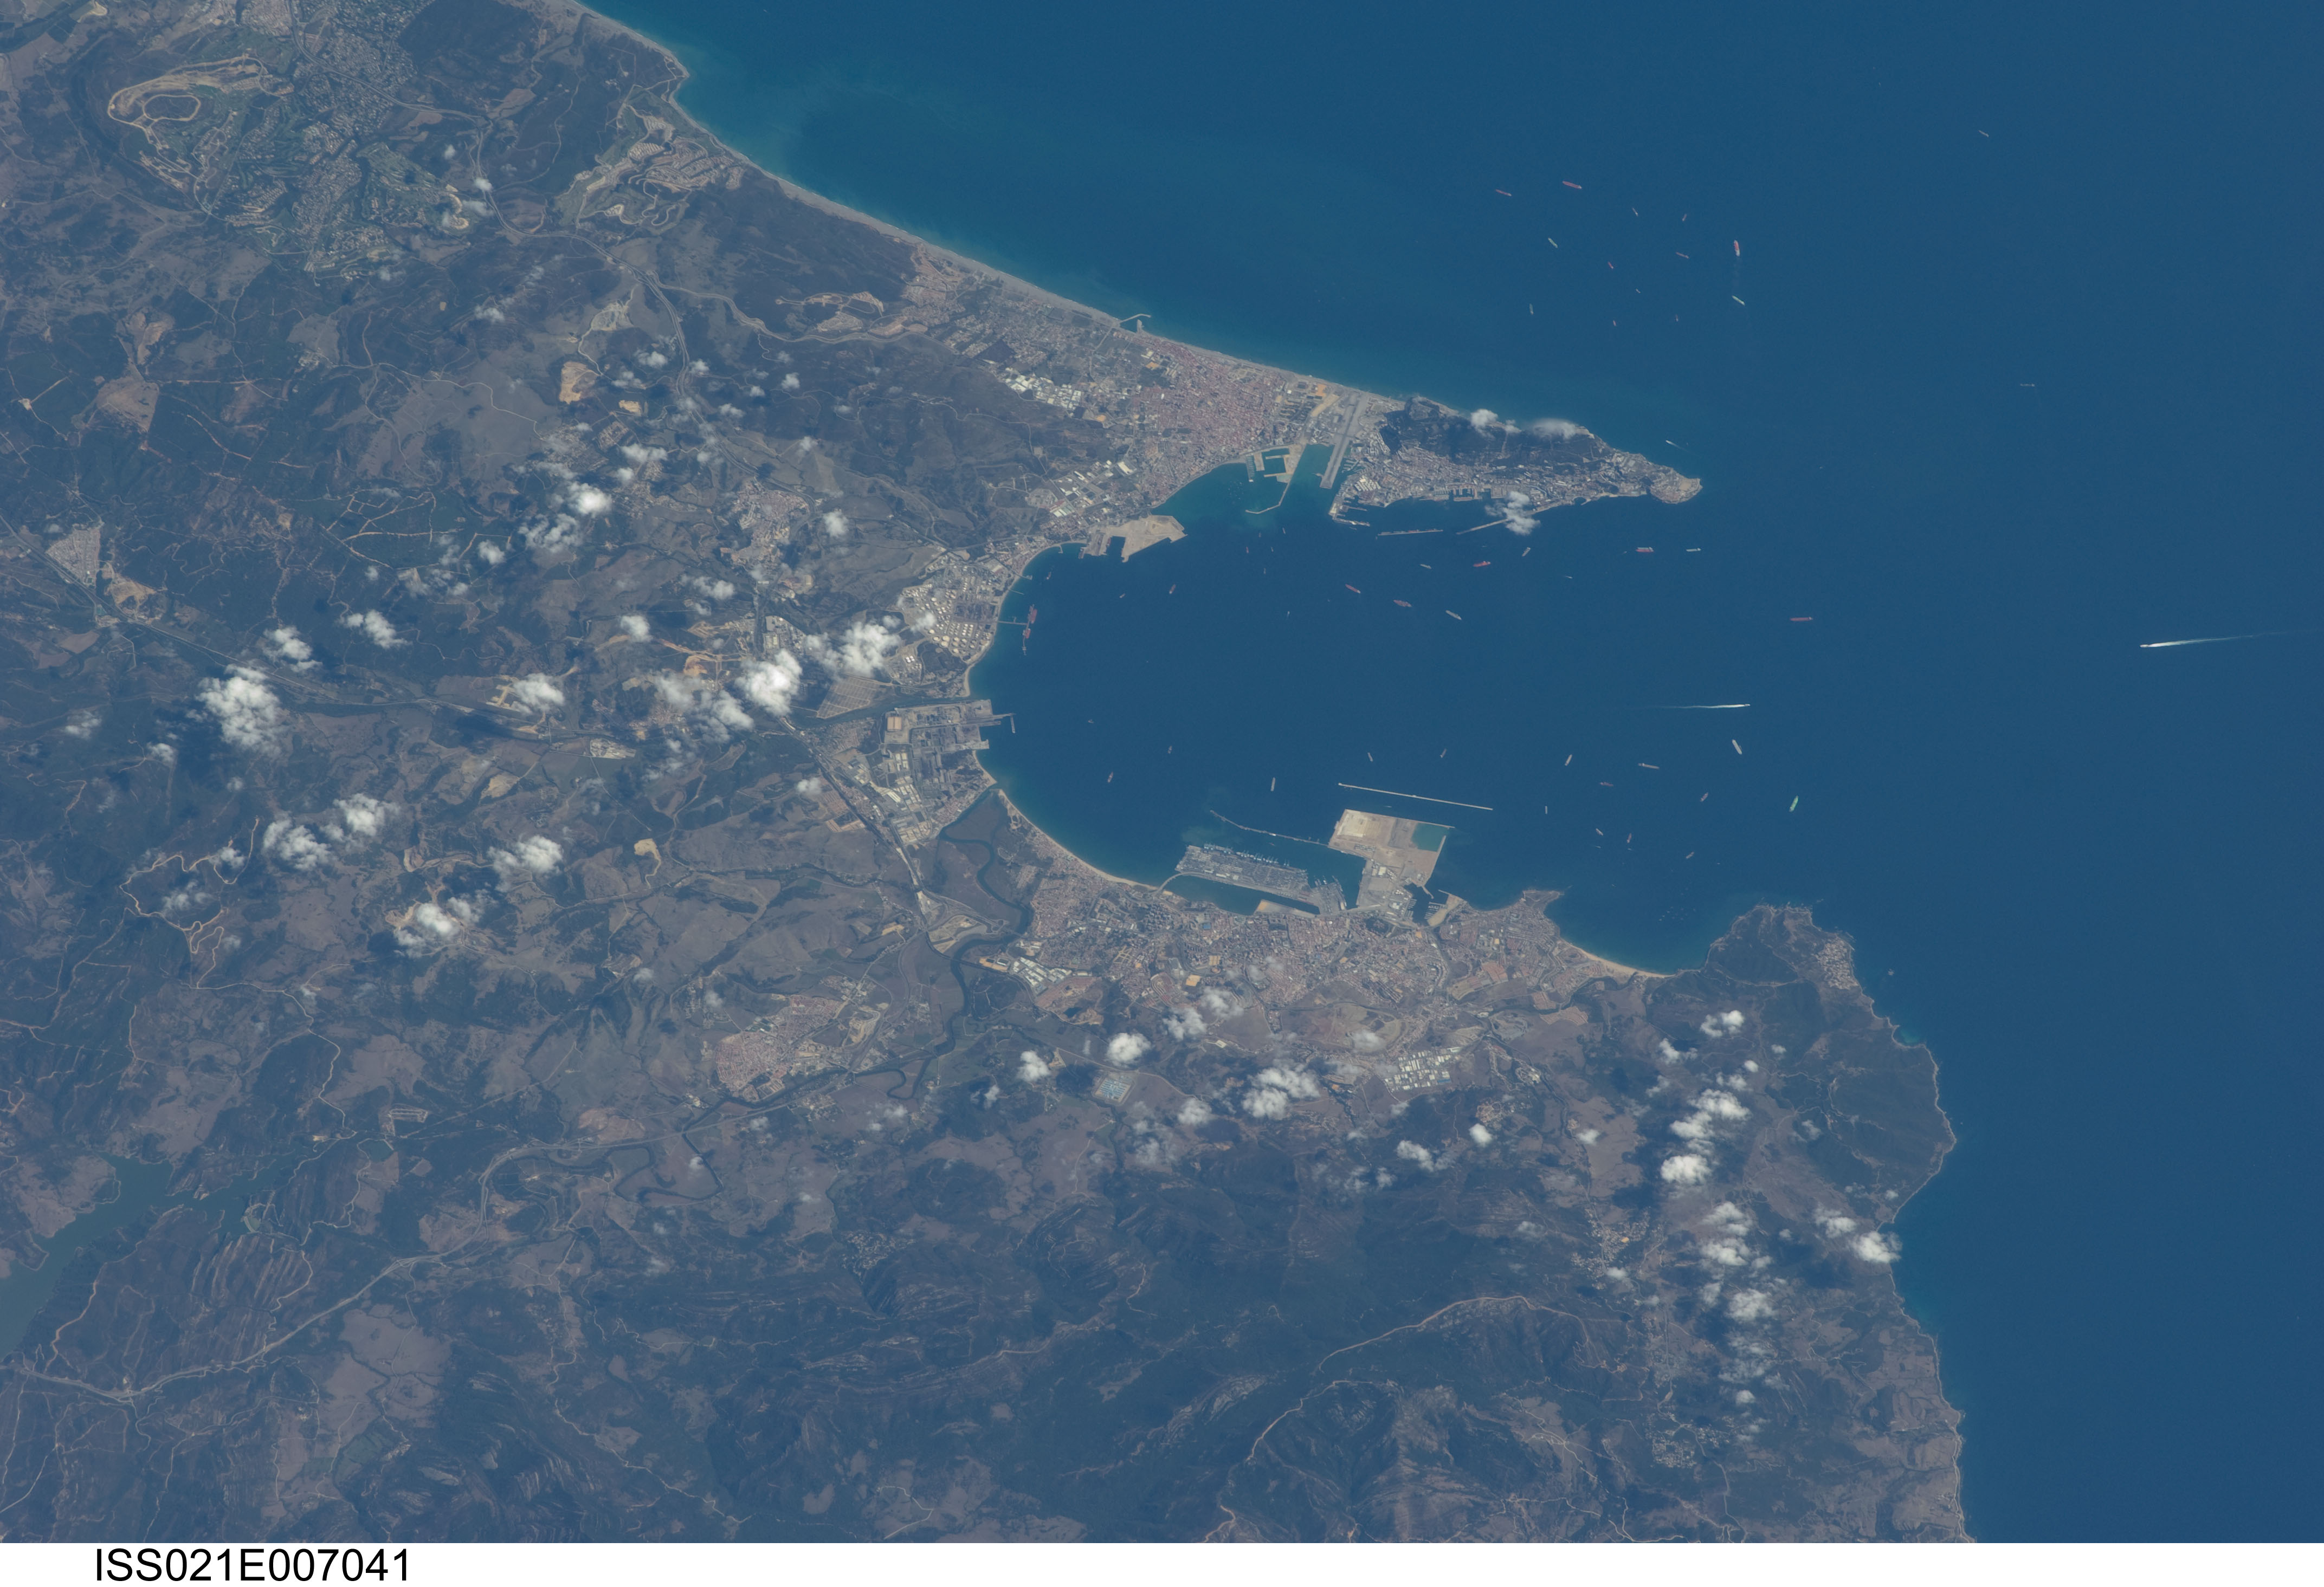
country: SPAIN
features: LA ALCAIDESA,PUERTO BAHIA DE ALGECIRAS,INSTALACIONES DE CAMPAMENTO,ROCK OF GIBRALTAR,GIBRALTAR,ALGECIRAS,LA LINEA DE LA CONCEPCION
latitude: 36.1
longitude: -5.4
